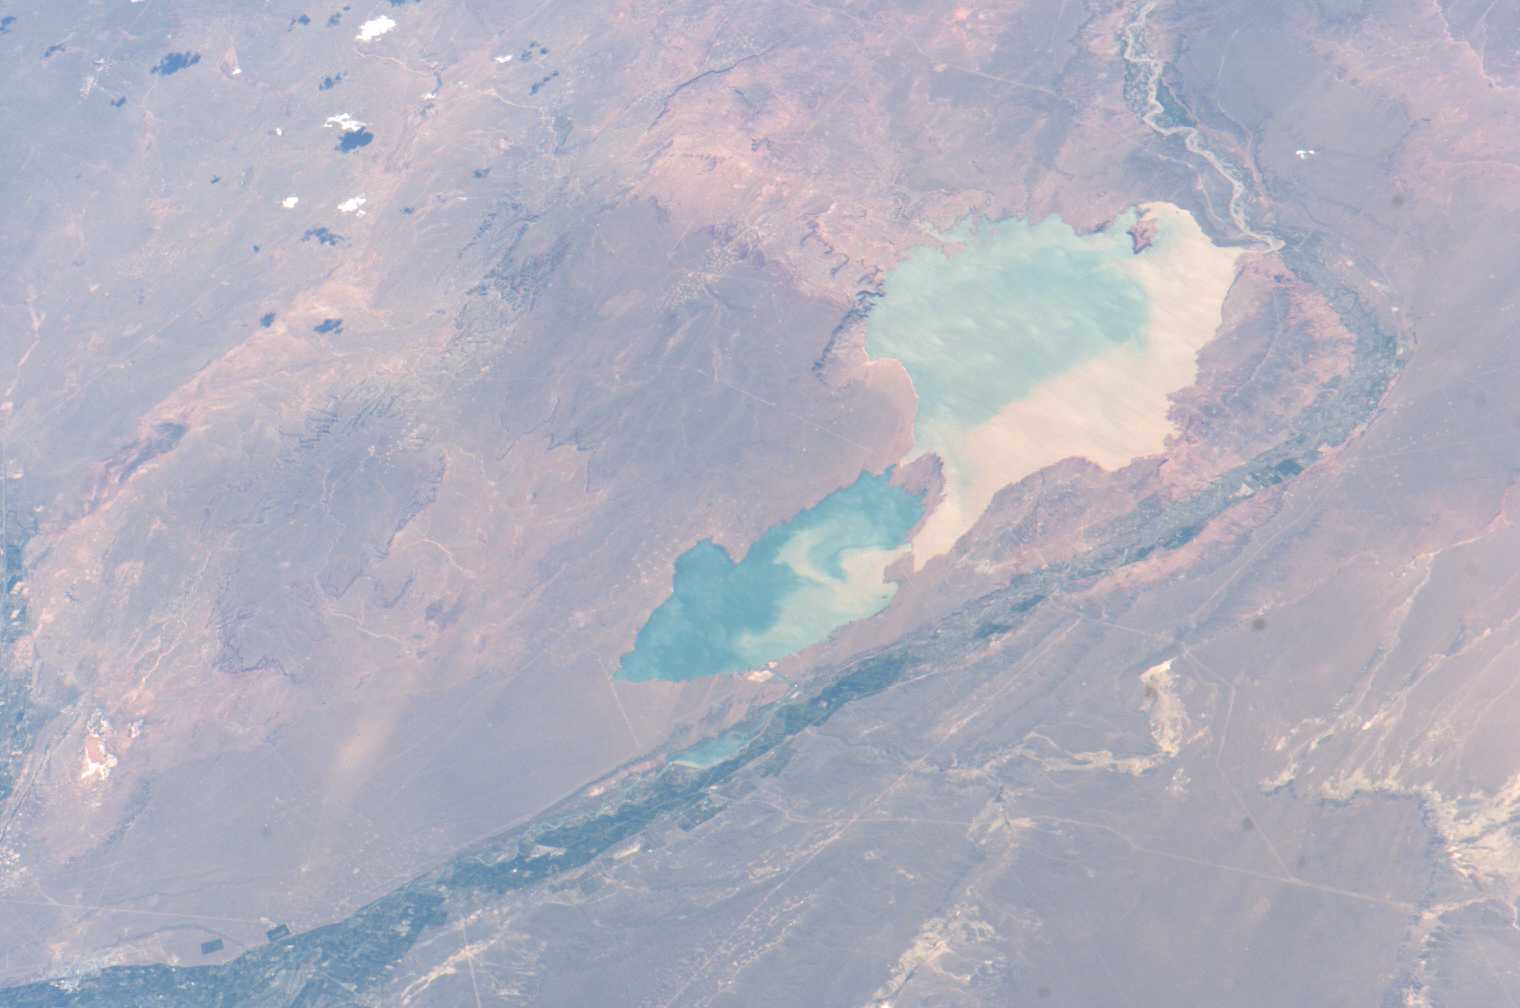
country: ARGENTINA
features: CERROS COLORADOS RESERVOIR
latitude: -38.5
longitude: -68.5
